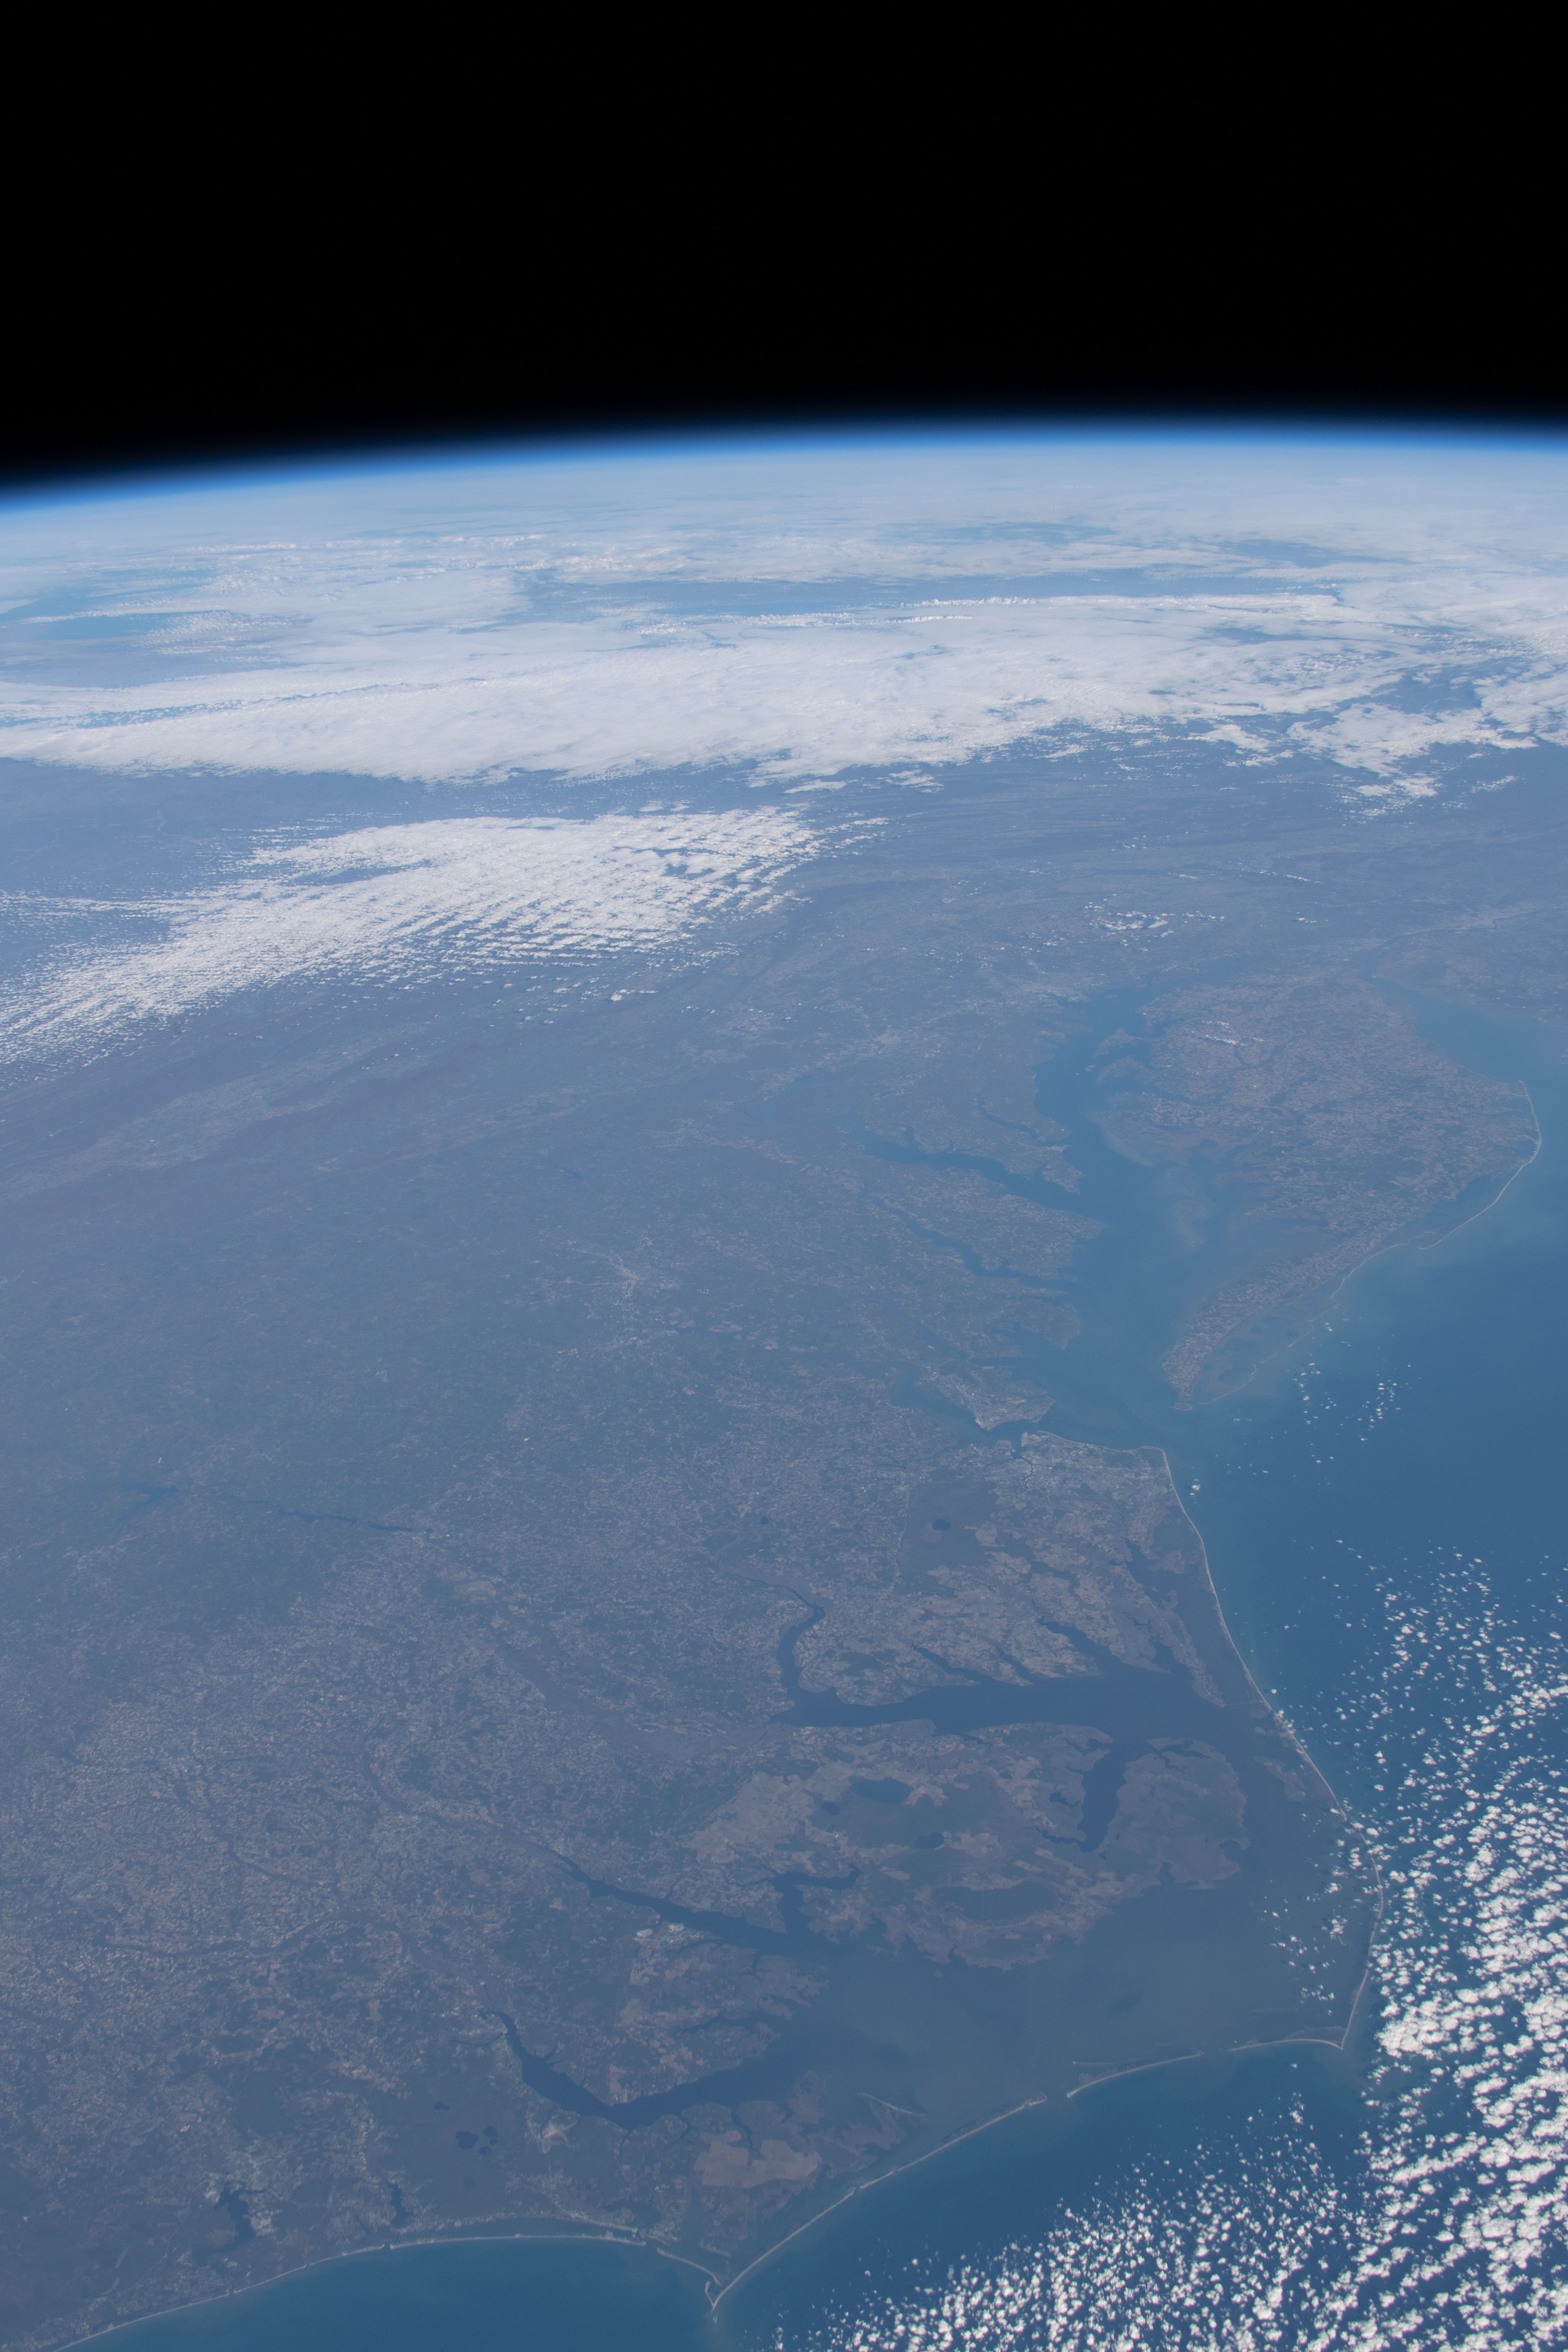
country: USA-MARYLAND
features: CHESAPEAKE BAY, PAMILCO SOUND
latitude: 38.5
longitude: -77.0
